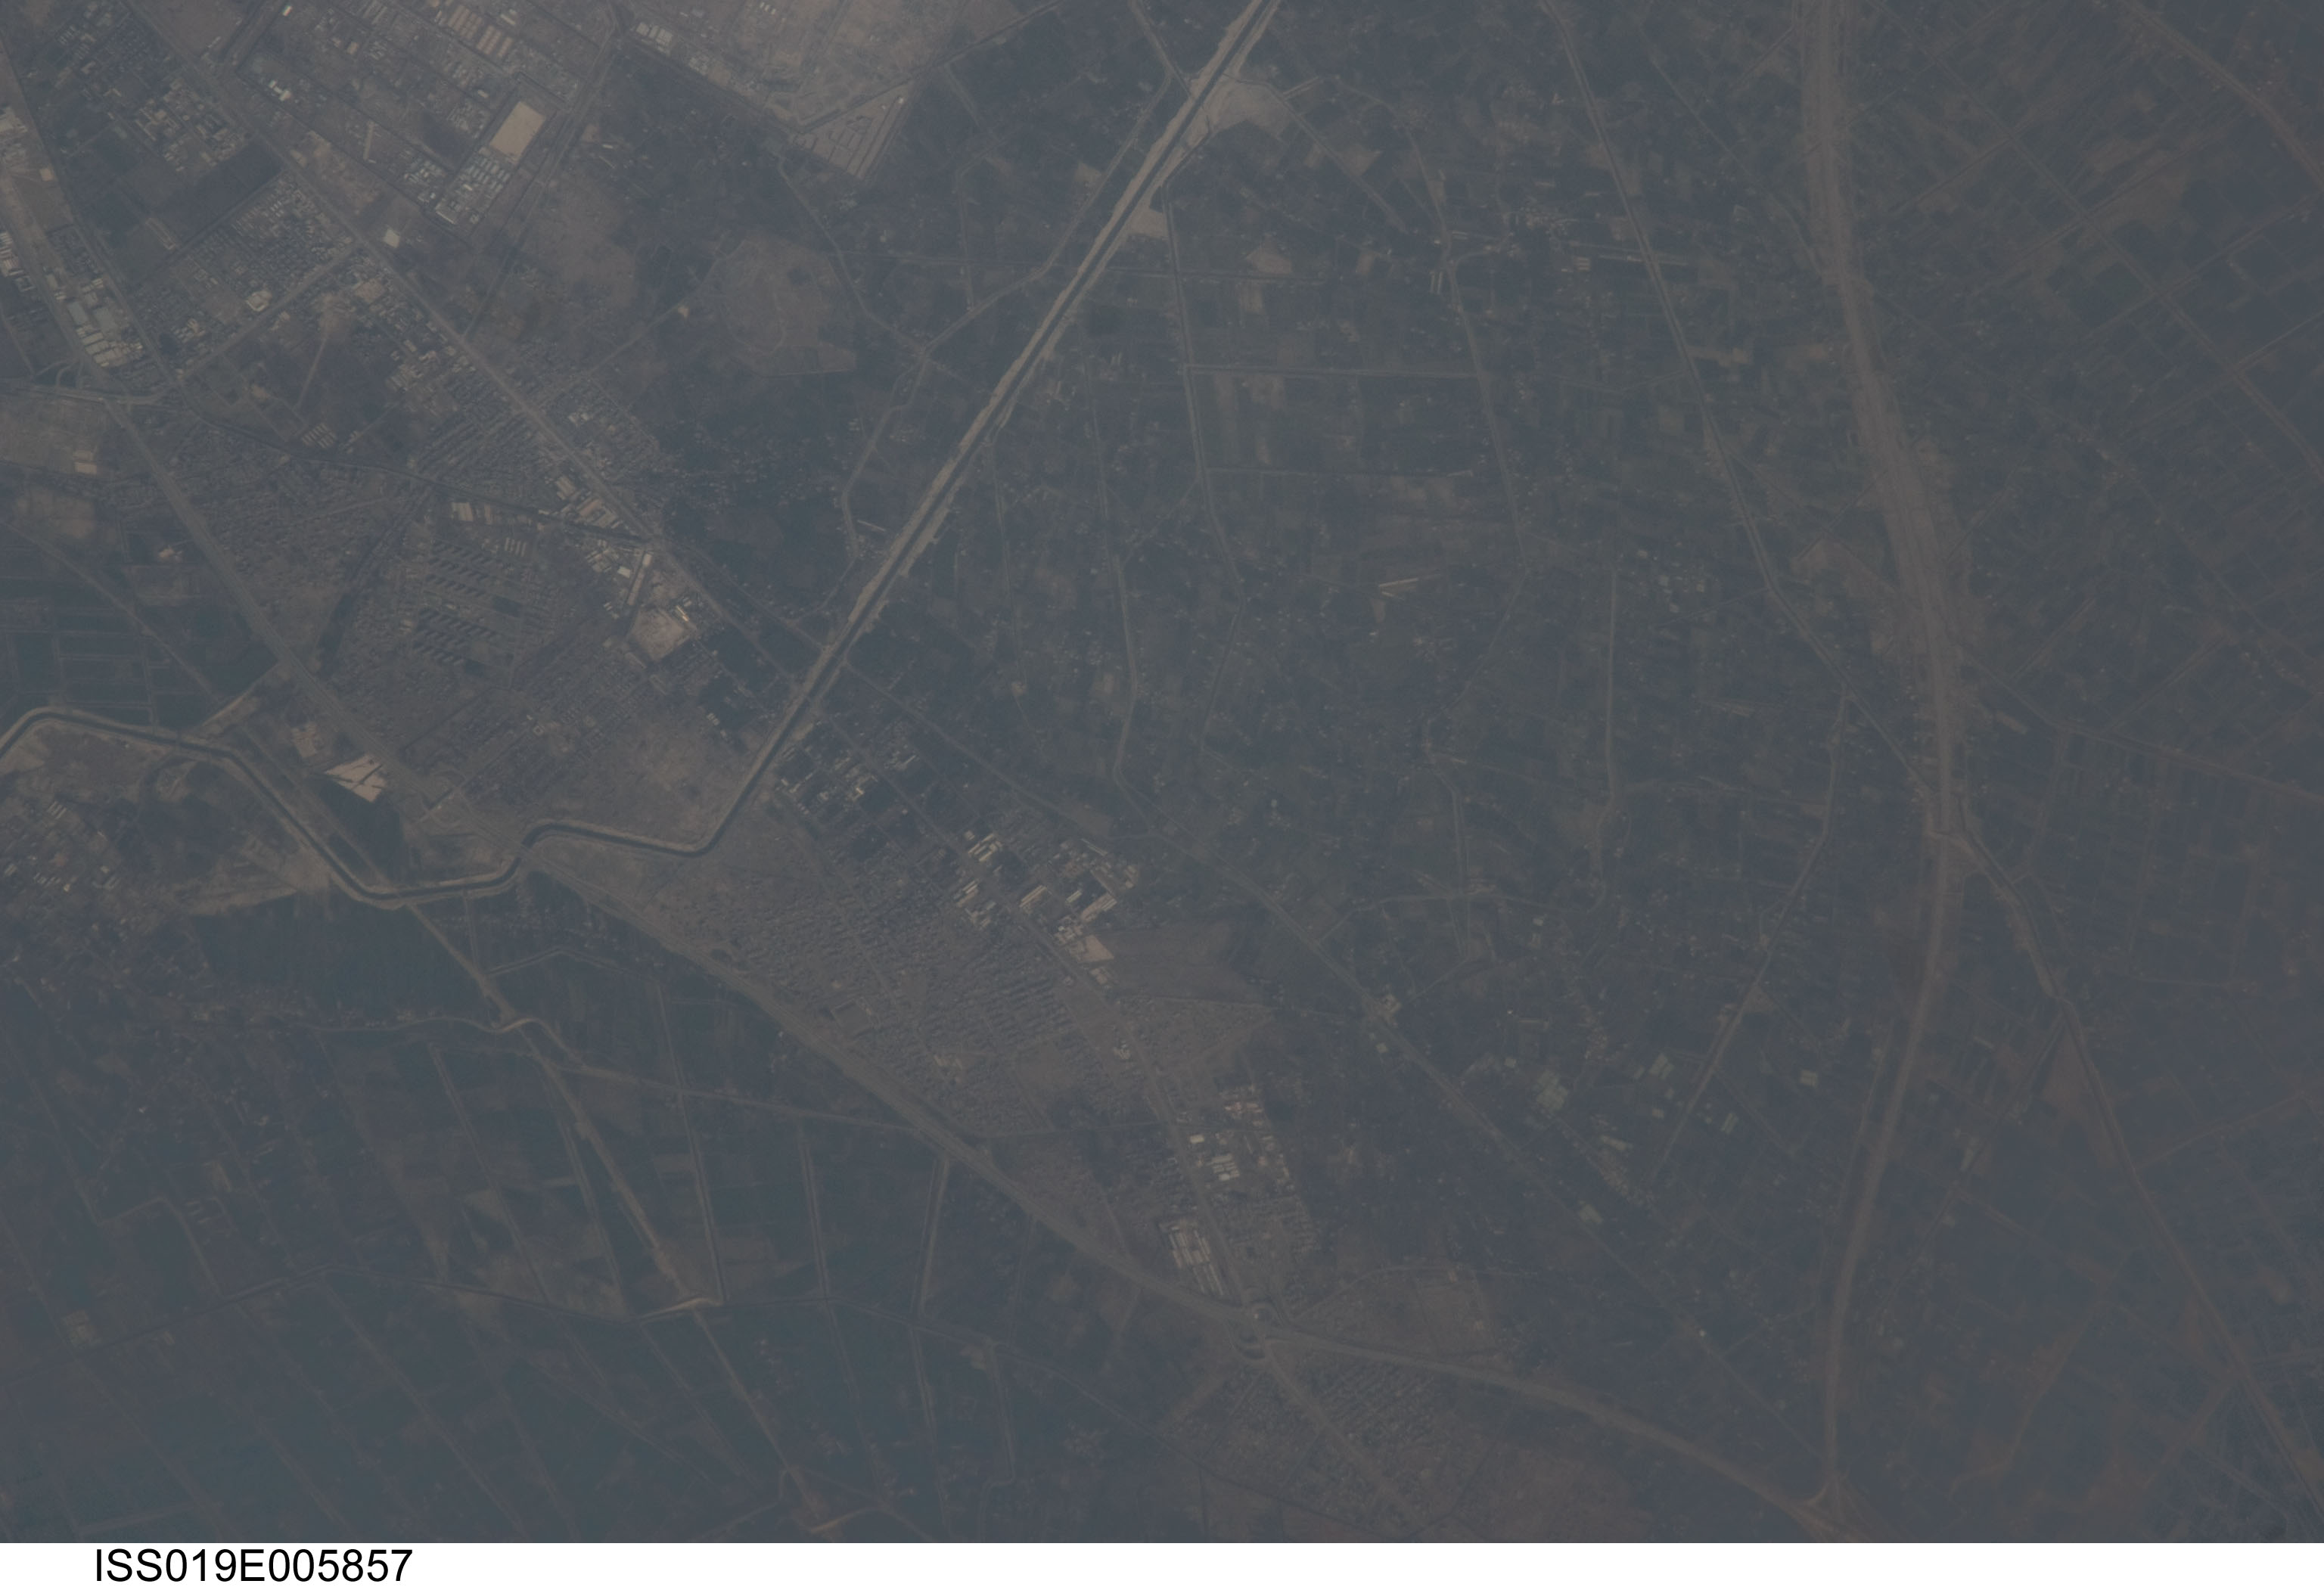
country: IRAQ
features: BAGHDAD
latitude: 33.3
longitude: 44.1
